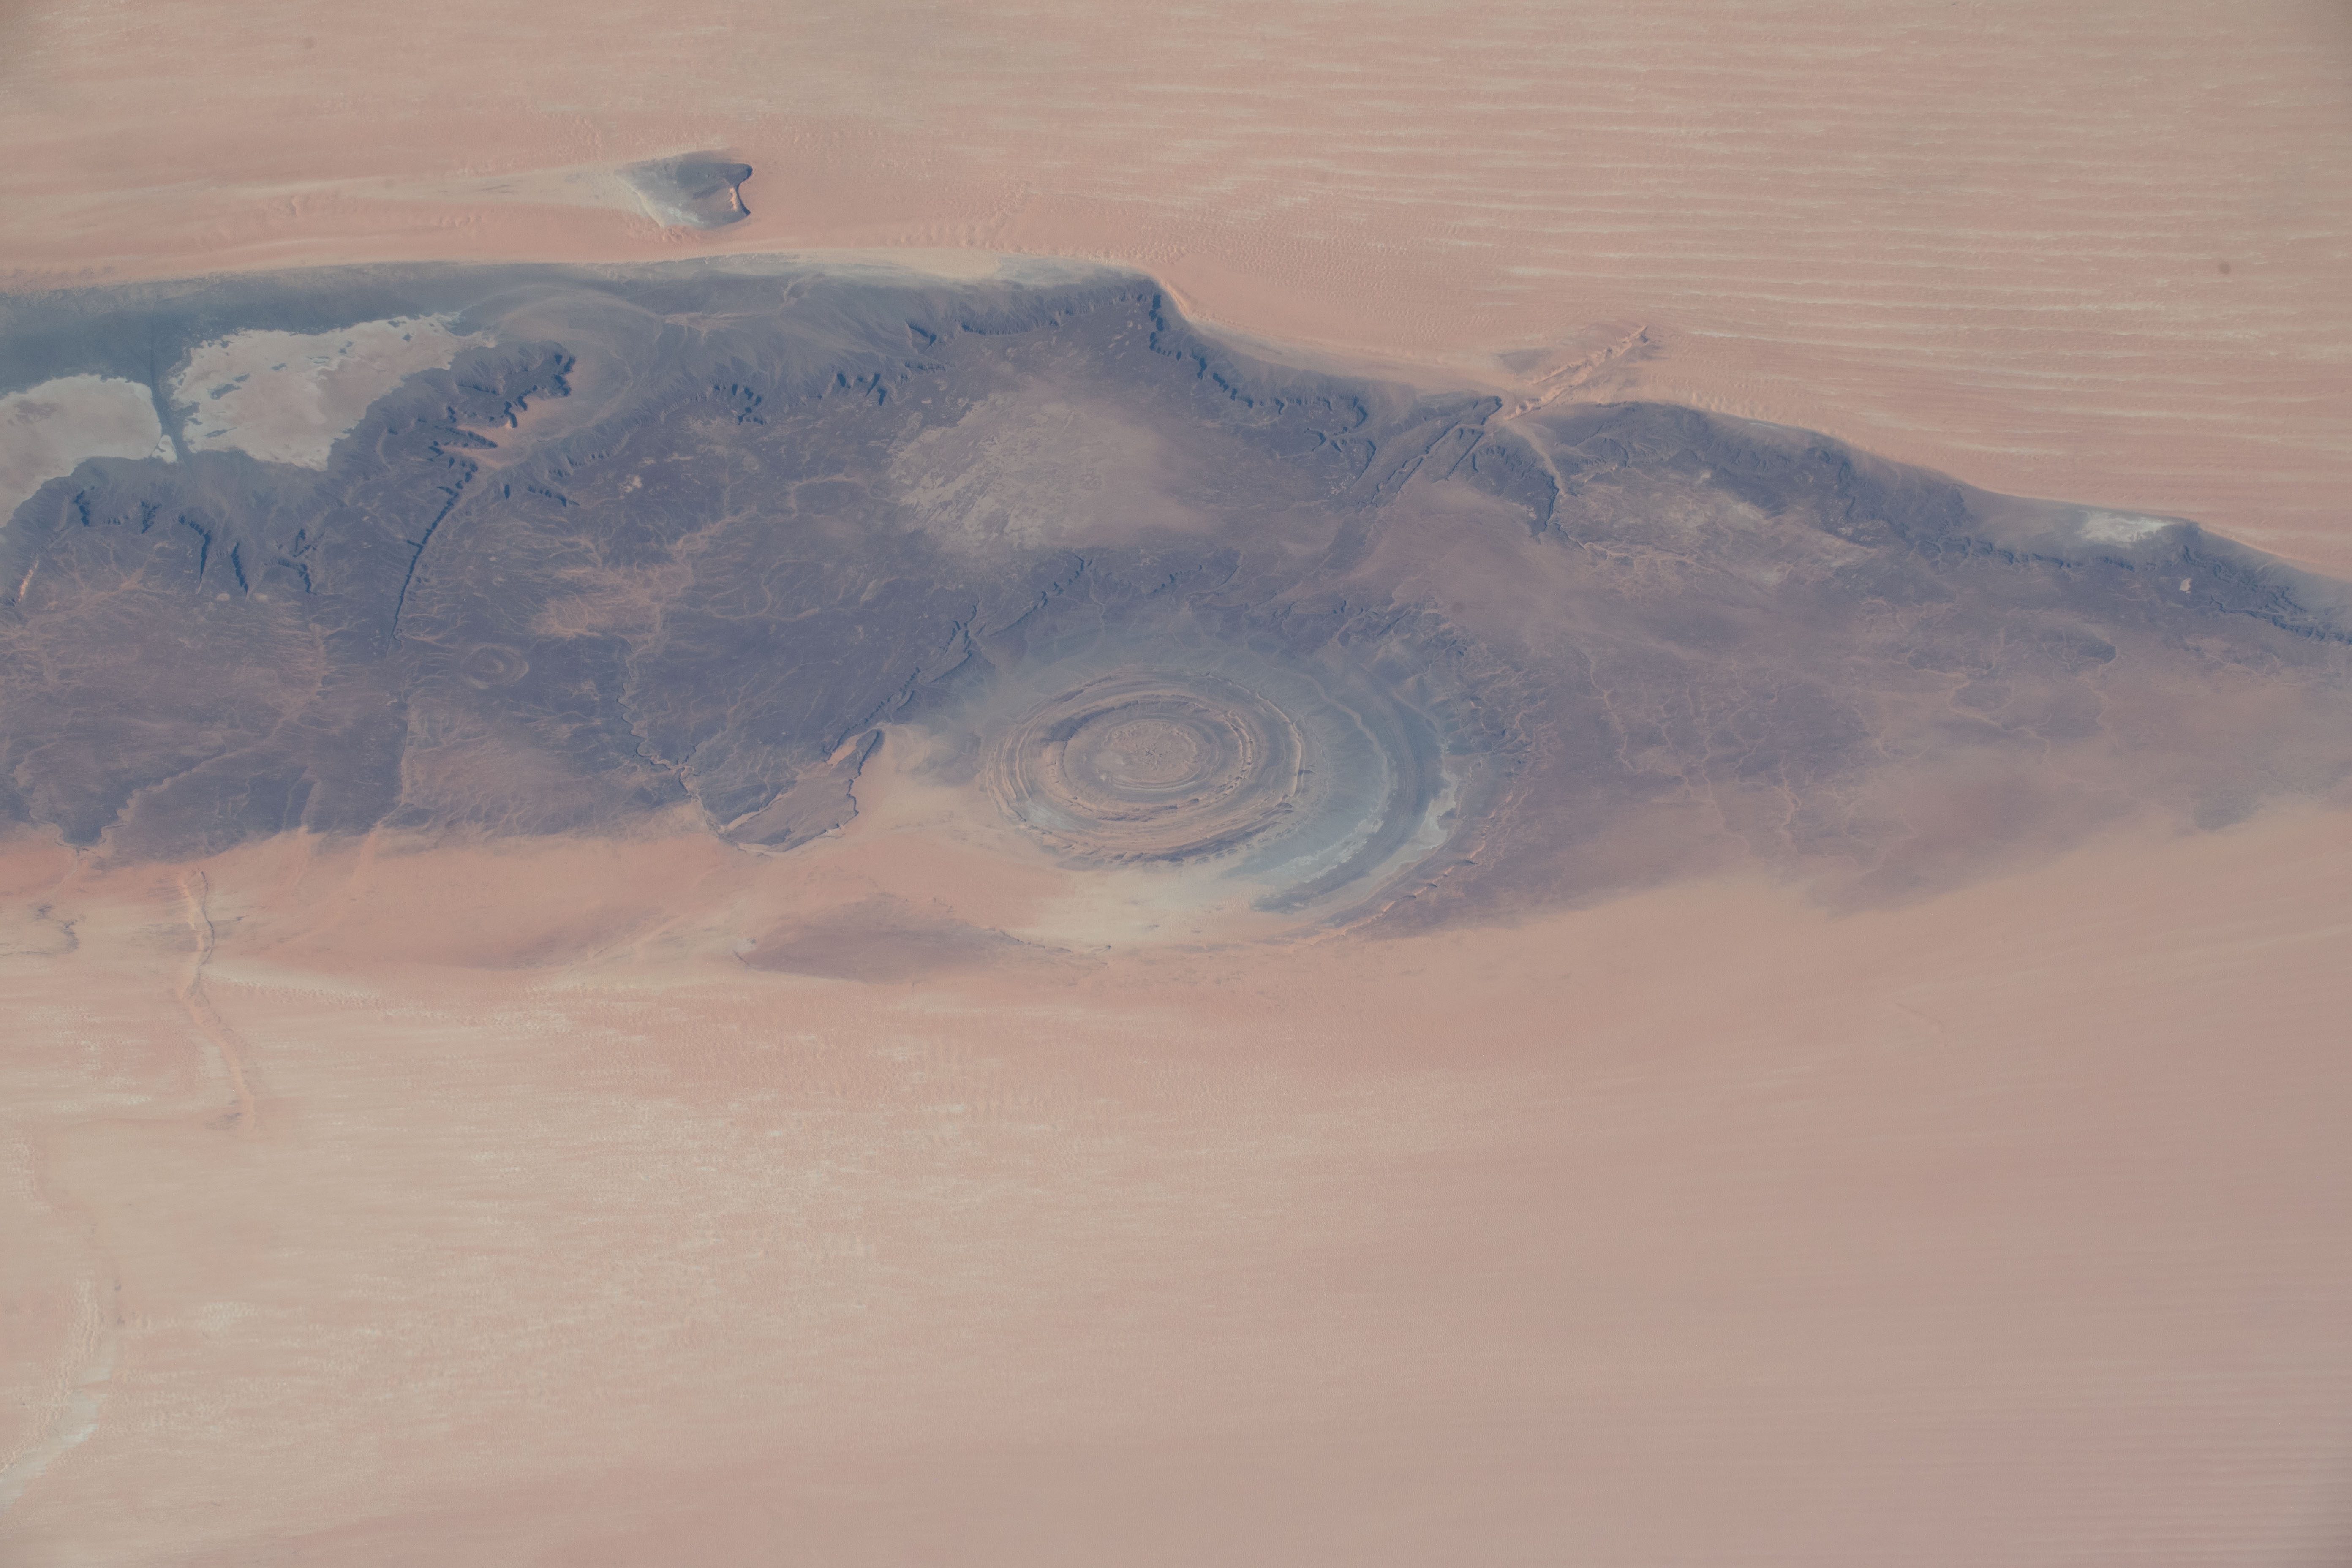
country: MAURITANIA
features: RICHAT STRUCTURE, AKCHAR DESERT
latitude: 21.1
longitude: -11.4
